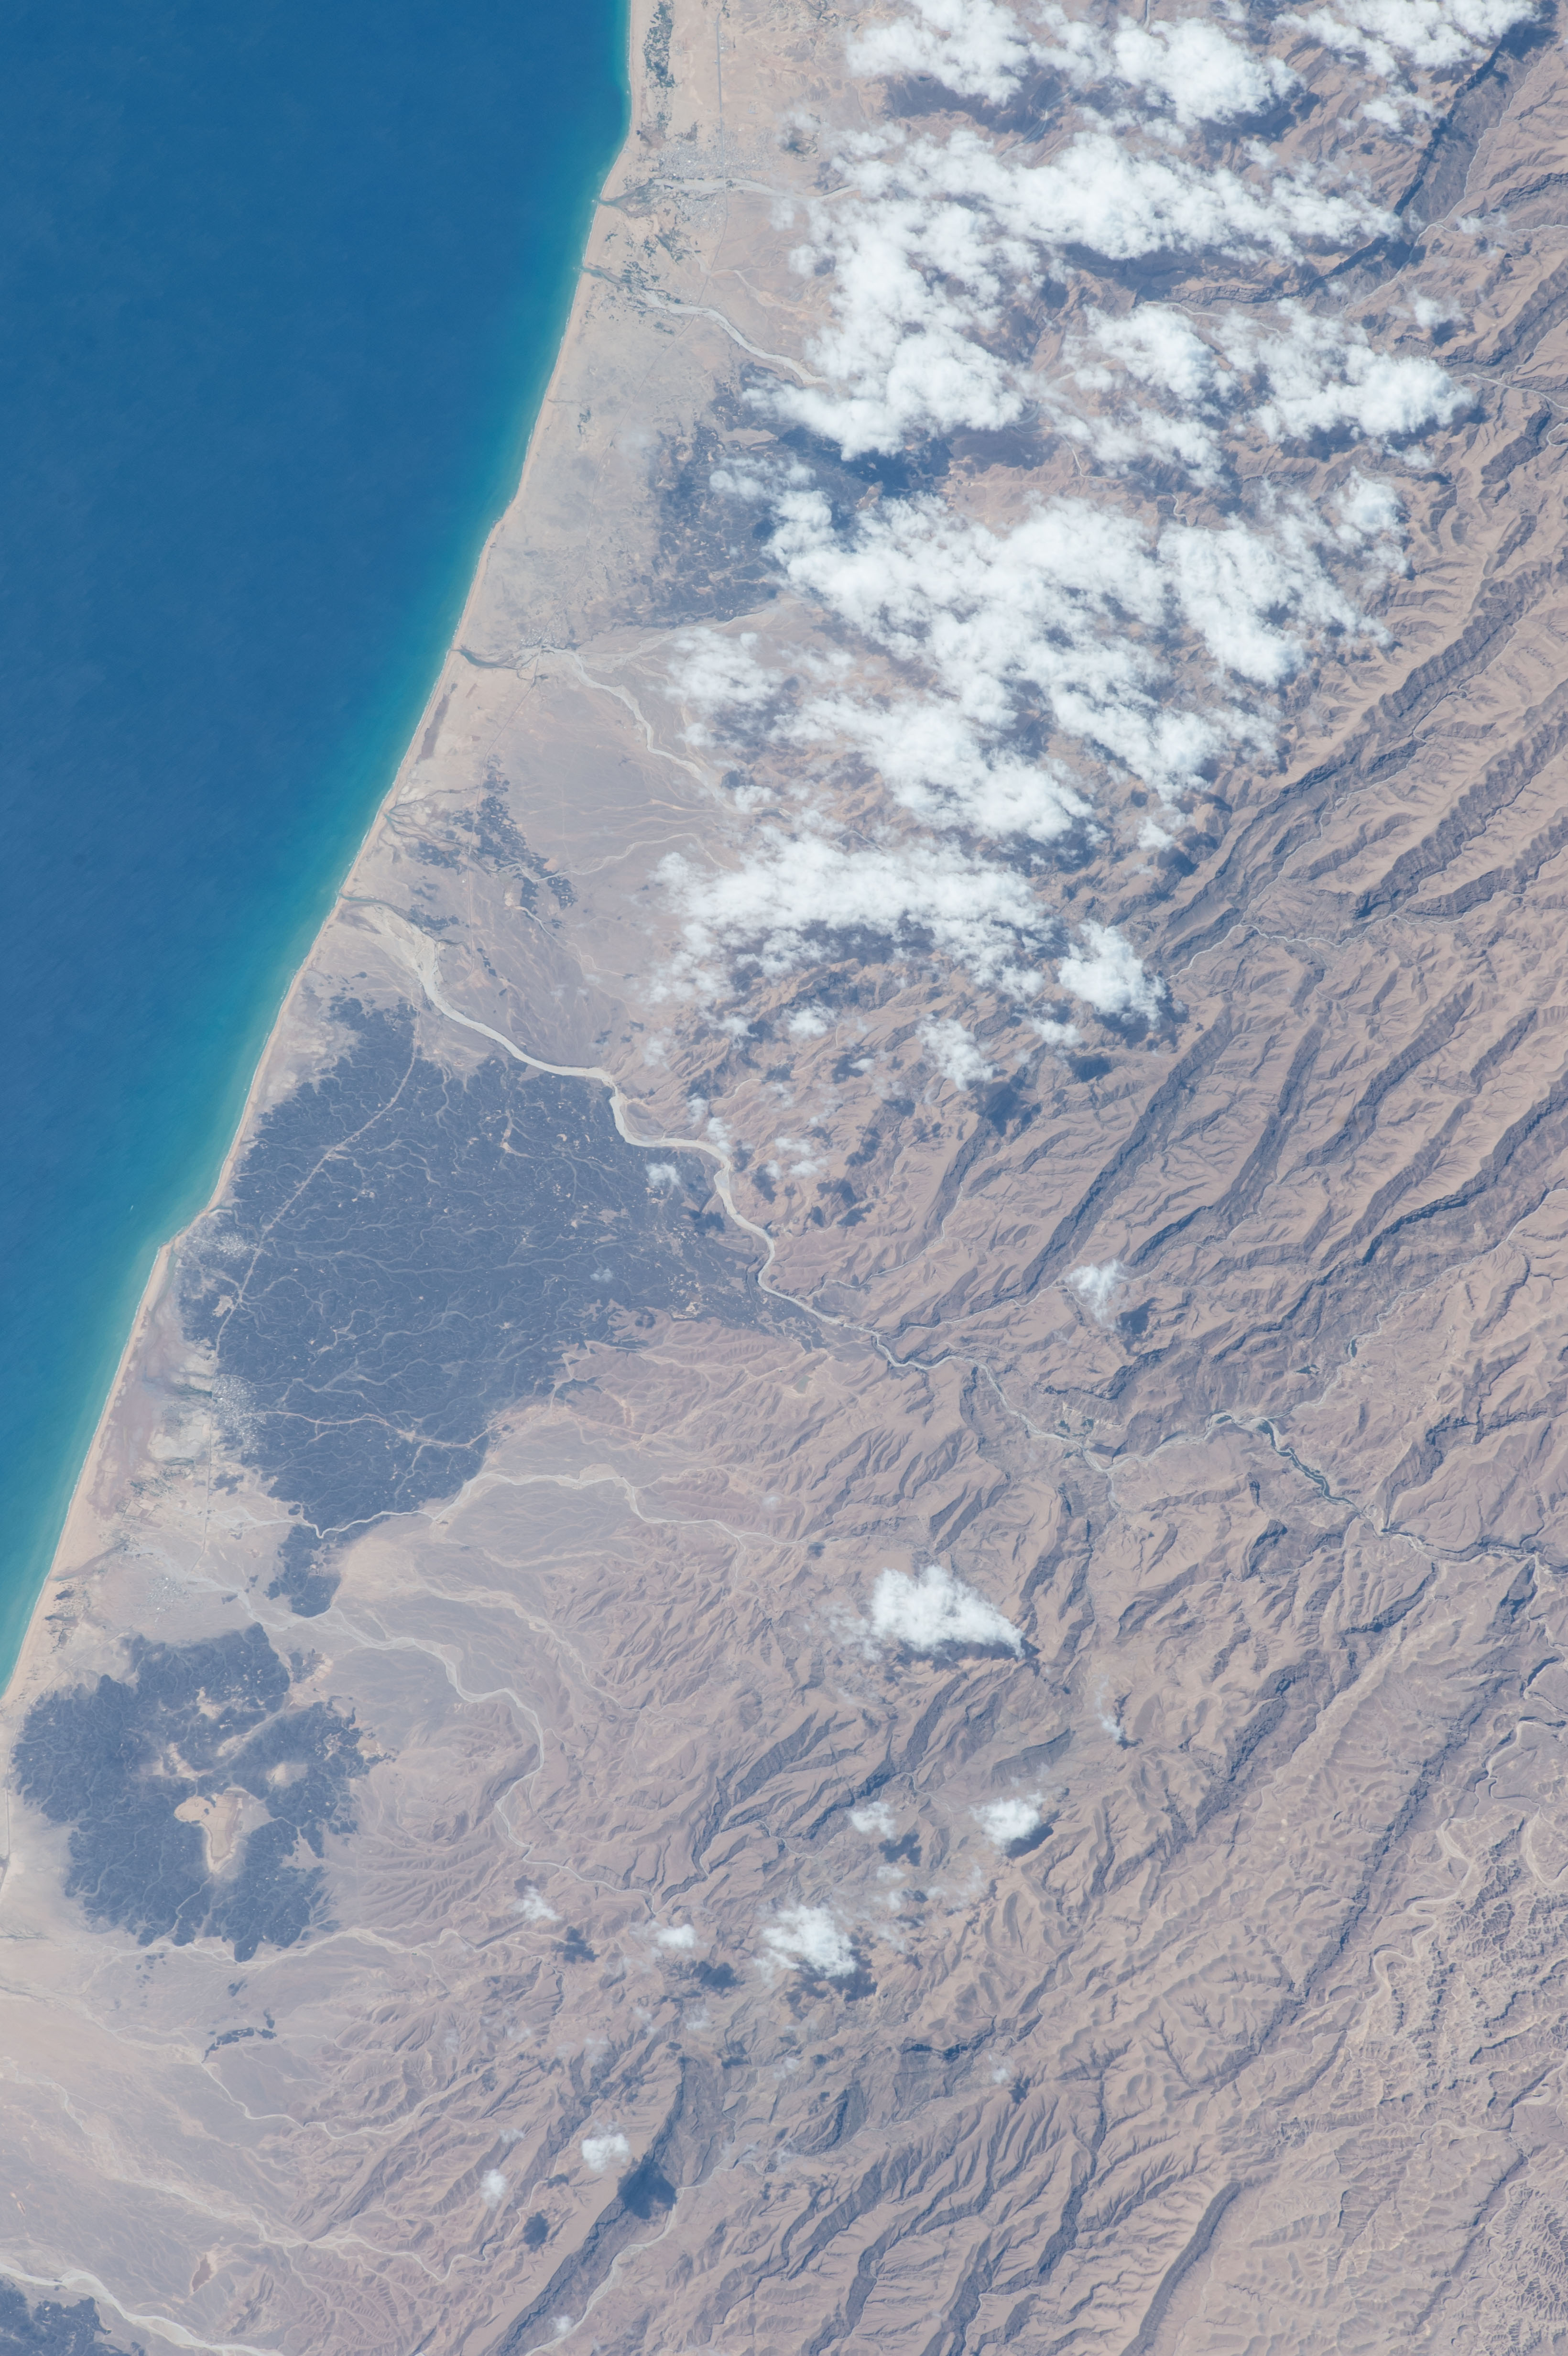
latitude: 15.2
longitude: 50.7
